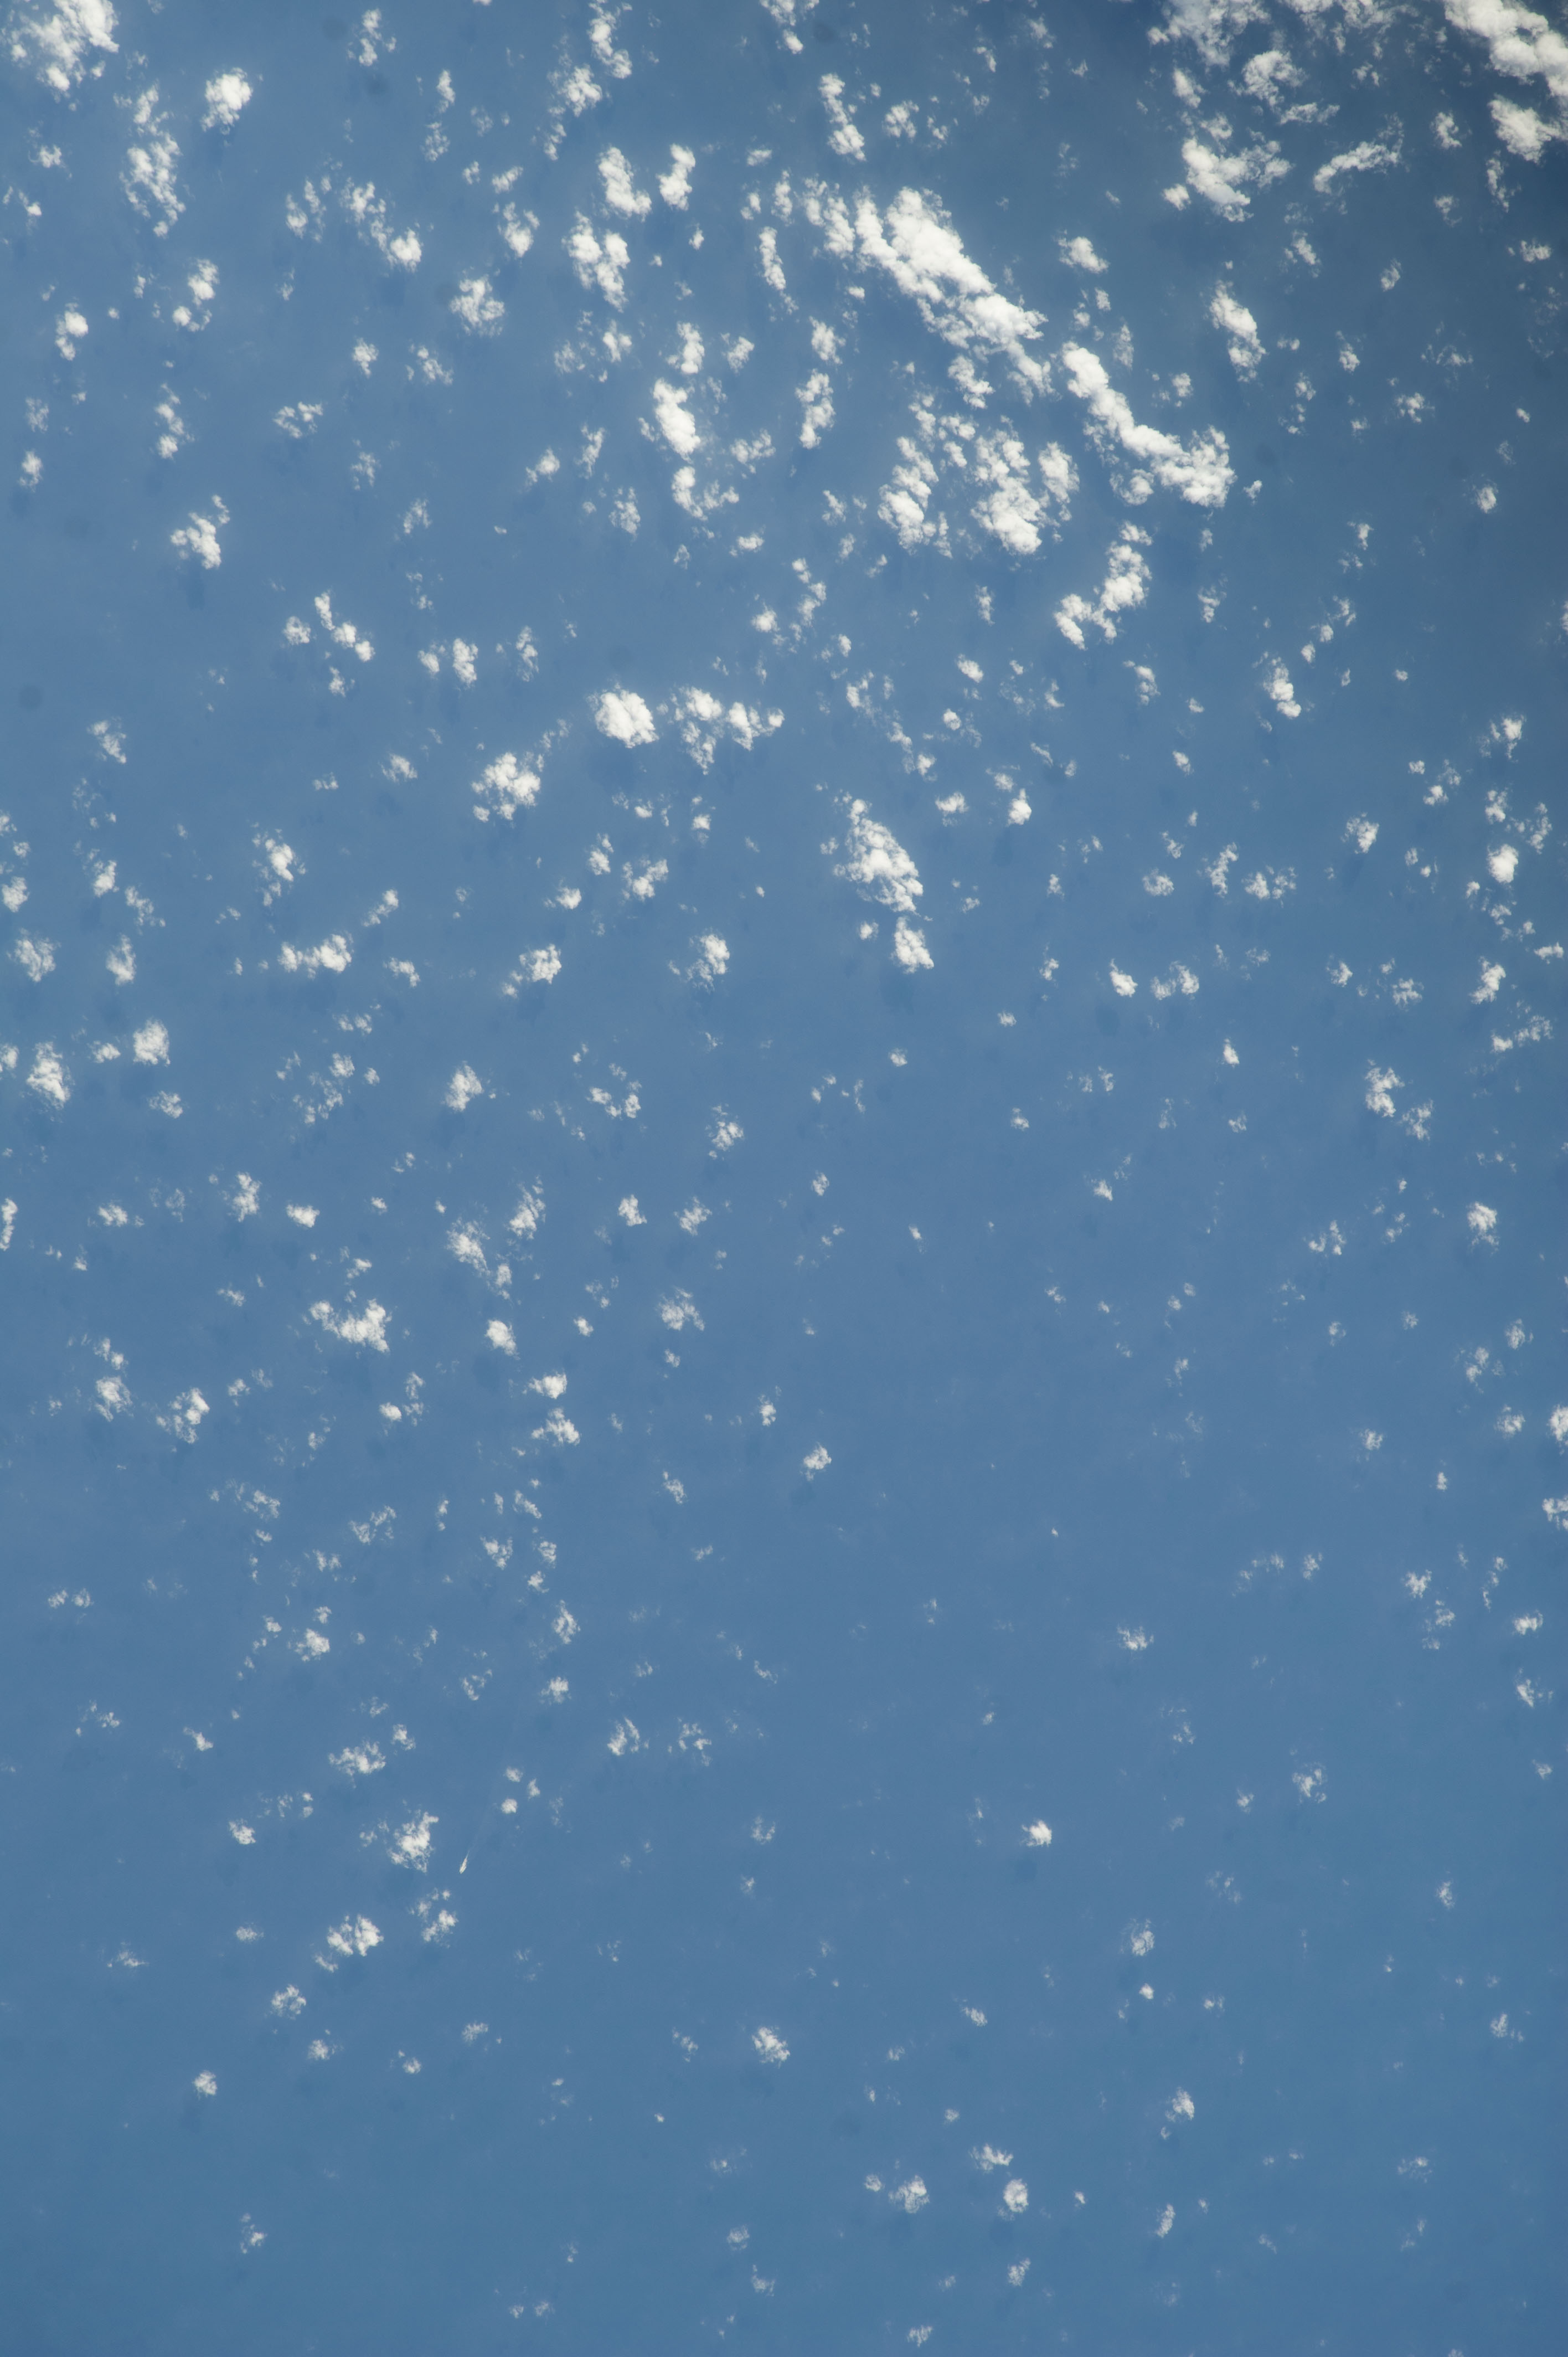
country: ANDAMAN SEA
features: SEA SURFACE, LOW CLOUD FIELD
